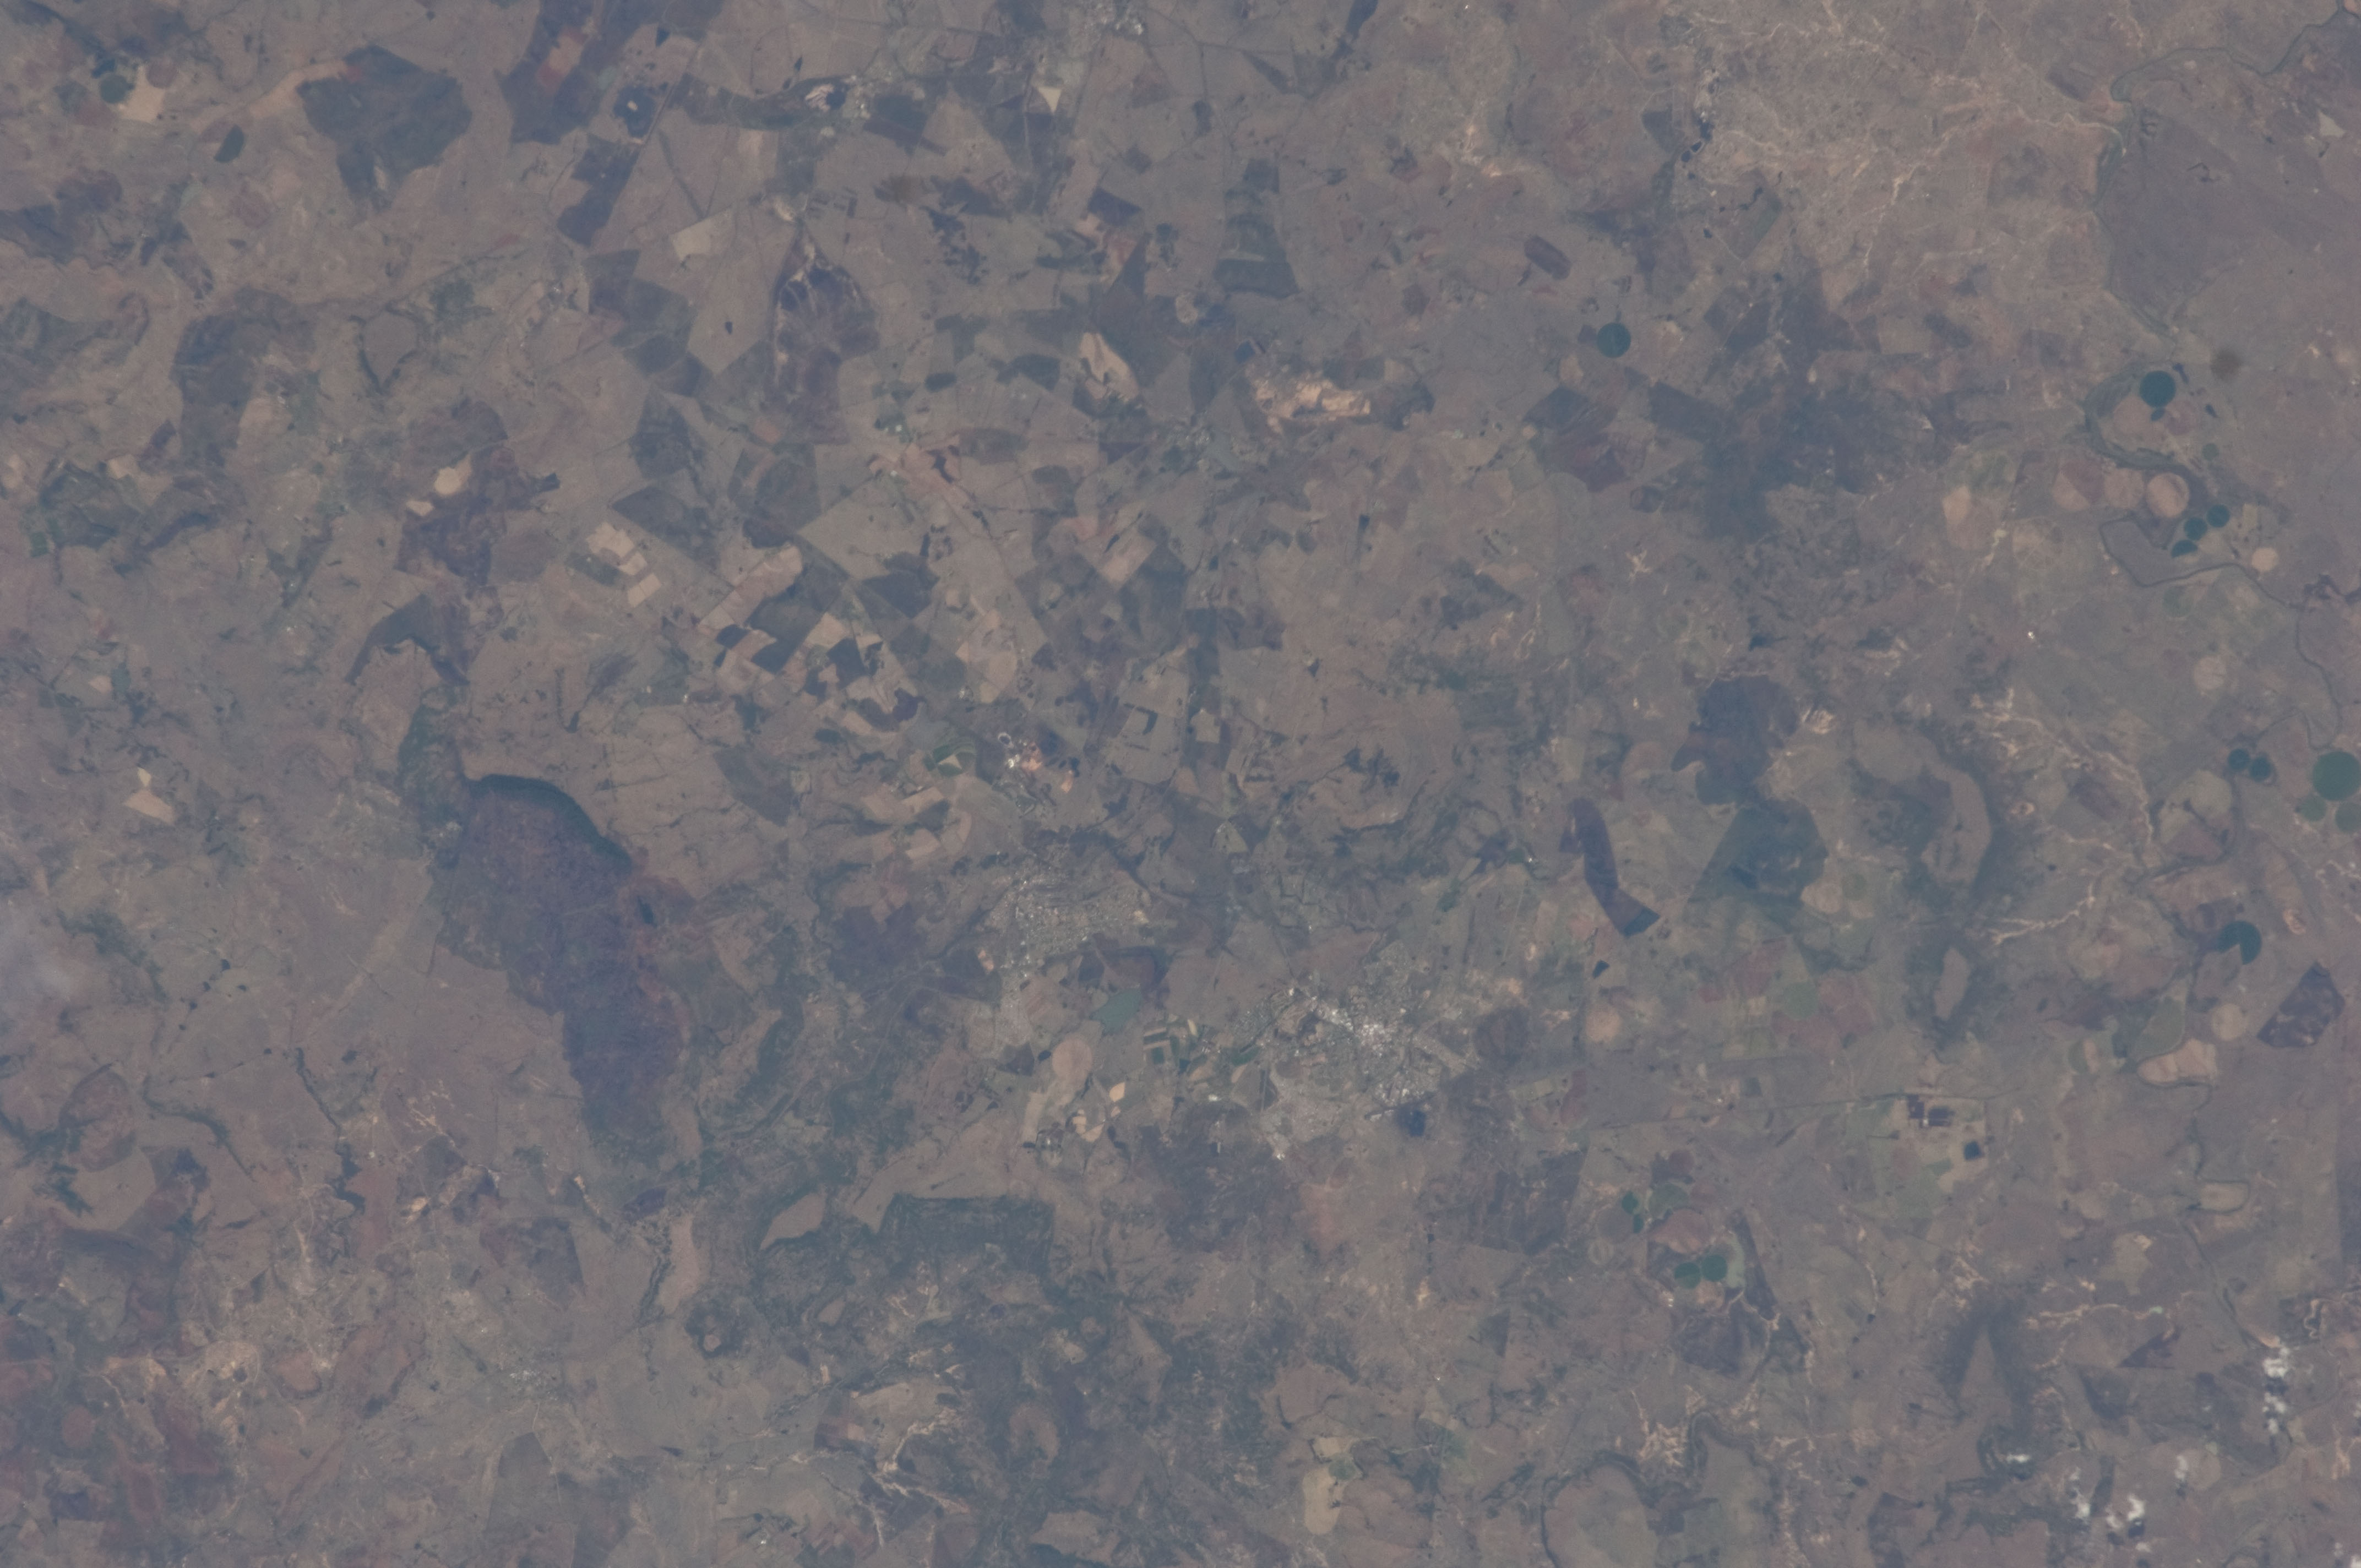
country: REPUBLIC SOUTH AFRICA
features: DUNDEE, BURN SCARS, AGR.
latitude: -28.2
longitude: 30.2
